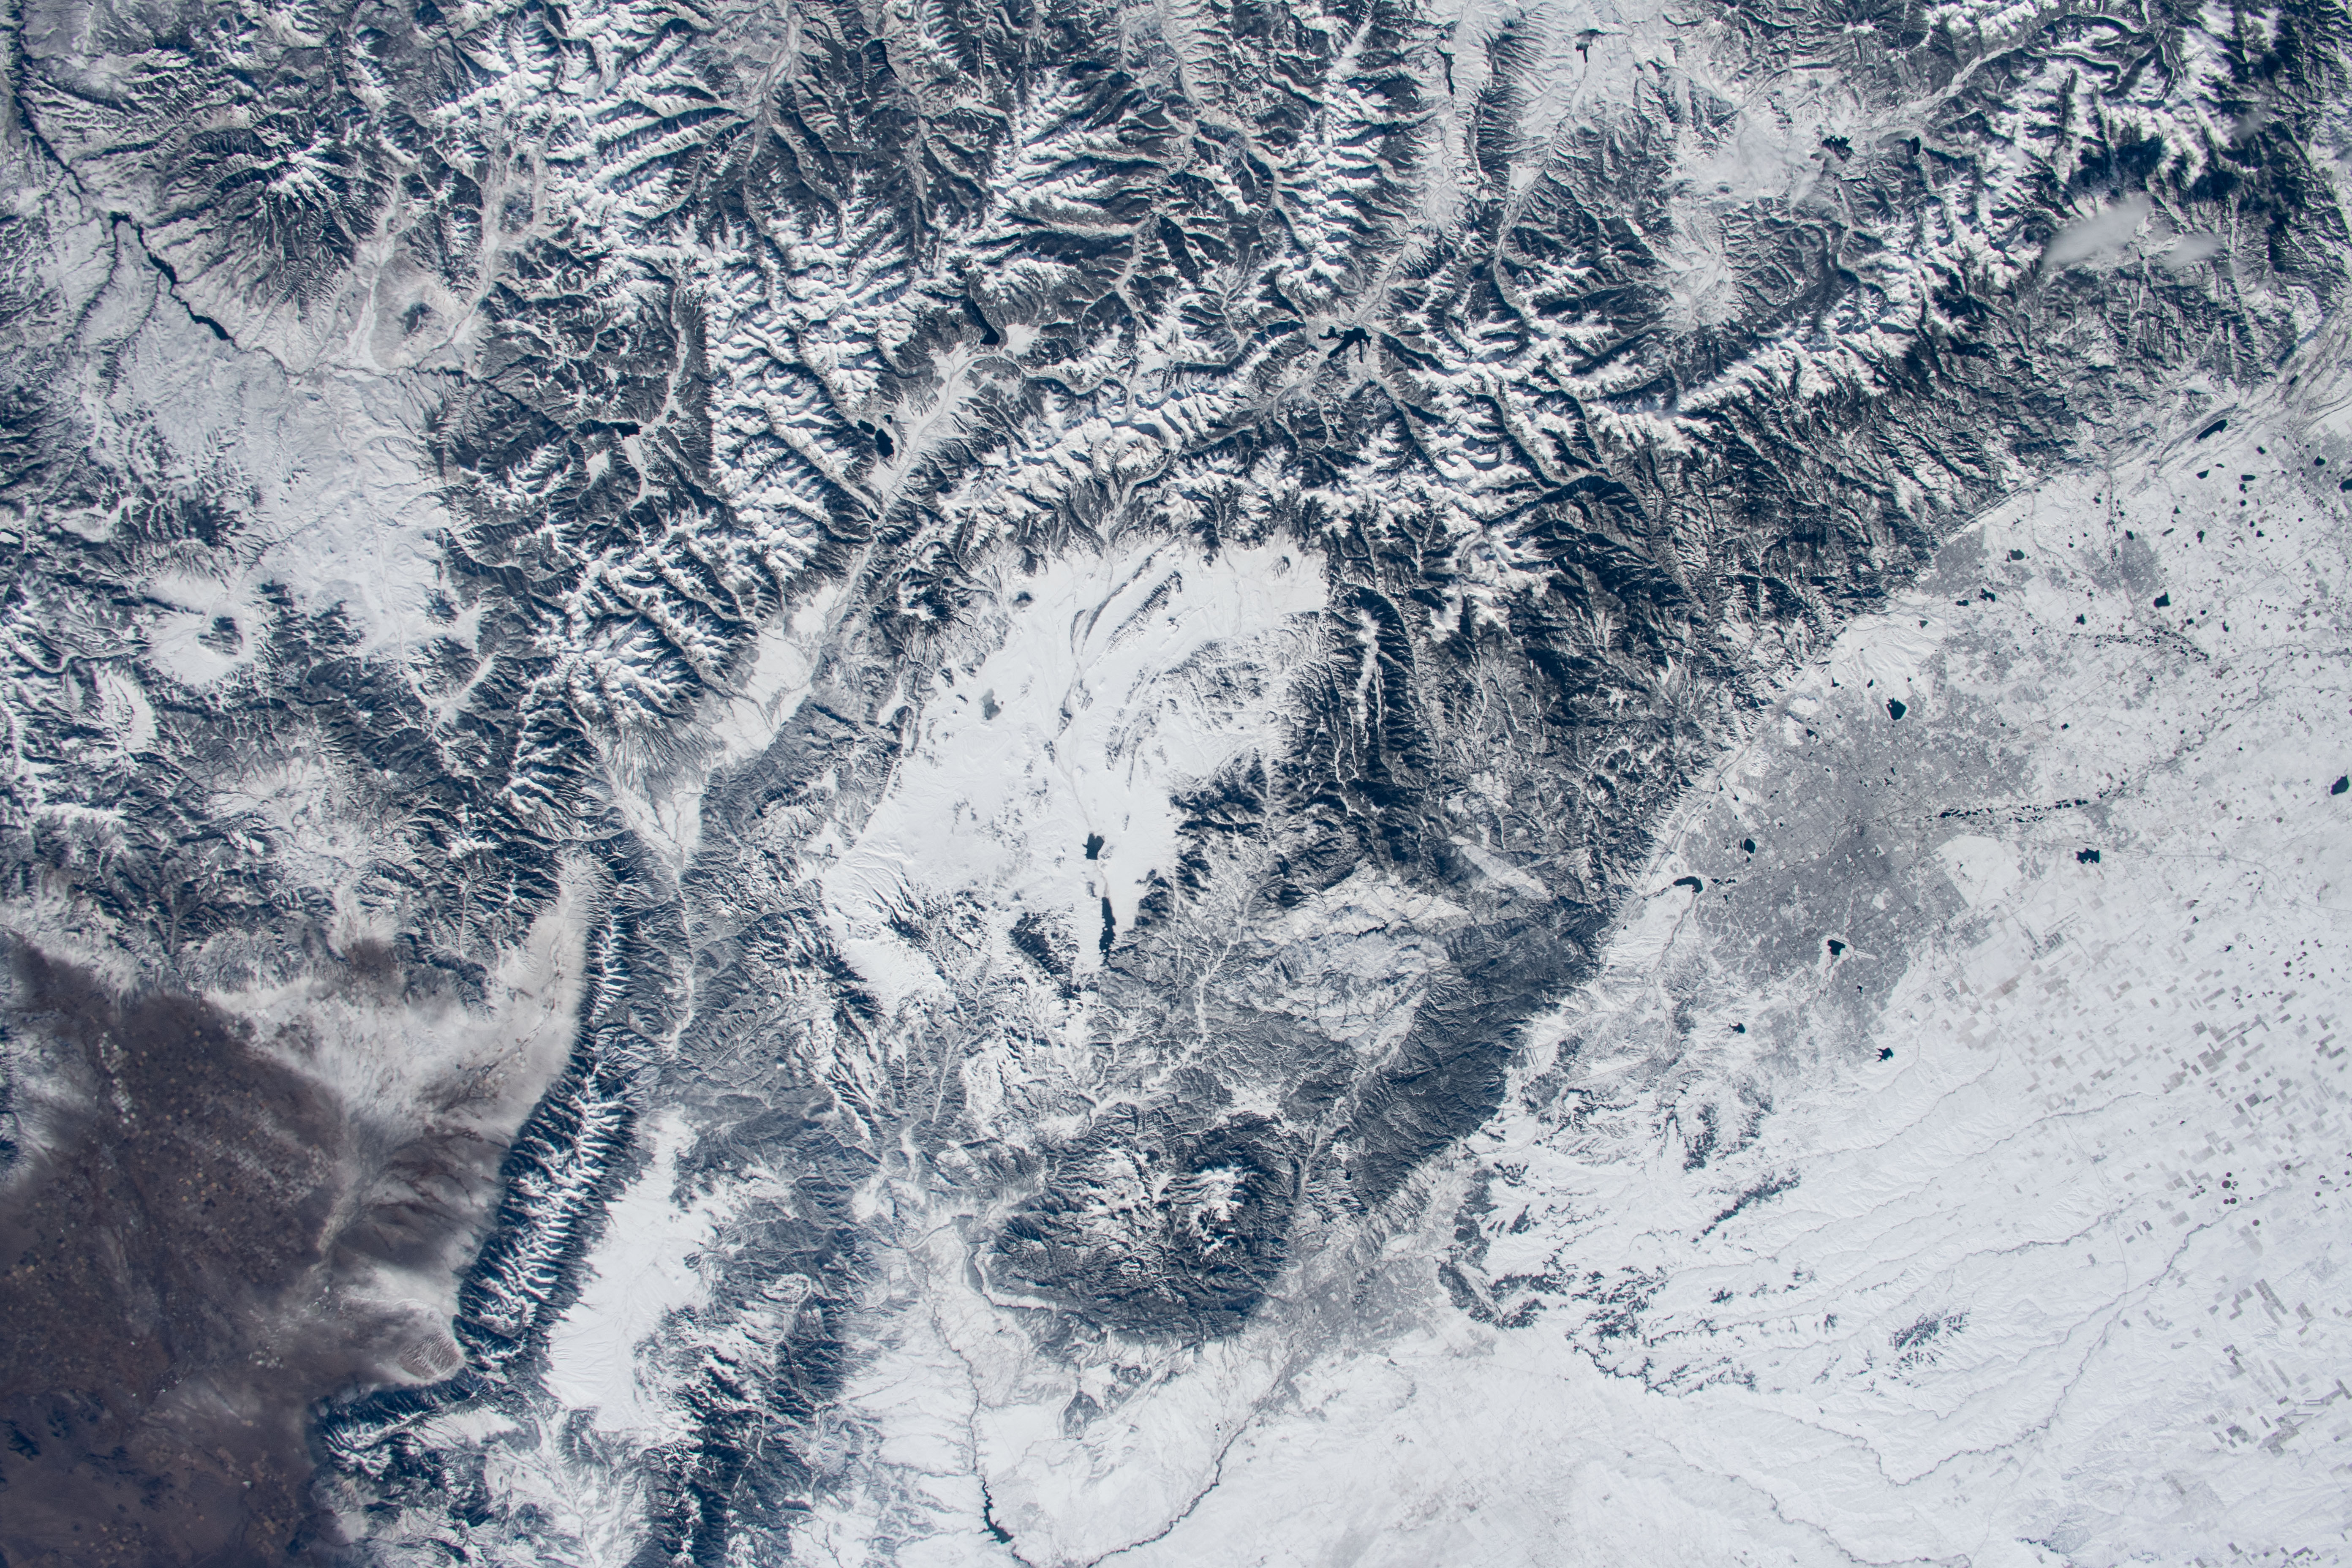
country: USA-COLORADO
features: FORT CARSON, COLORADO SPRINGS, DENVER, BOULDER, COLORADO
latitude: 39.0
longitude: -105.5
